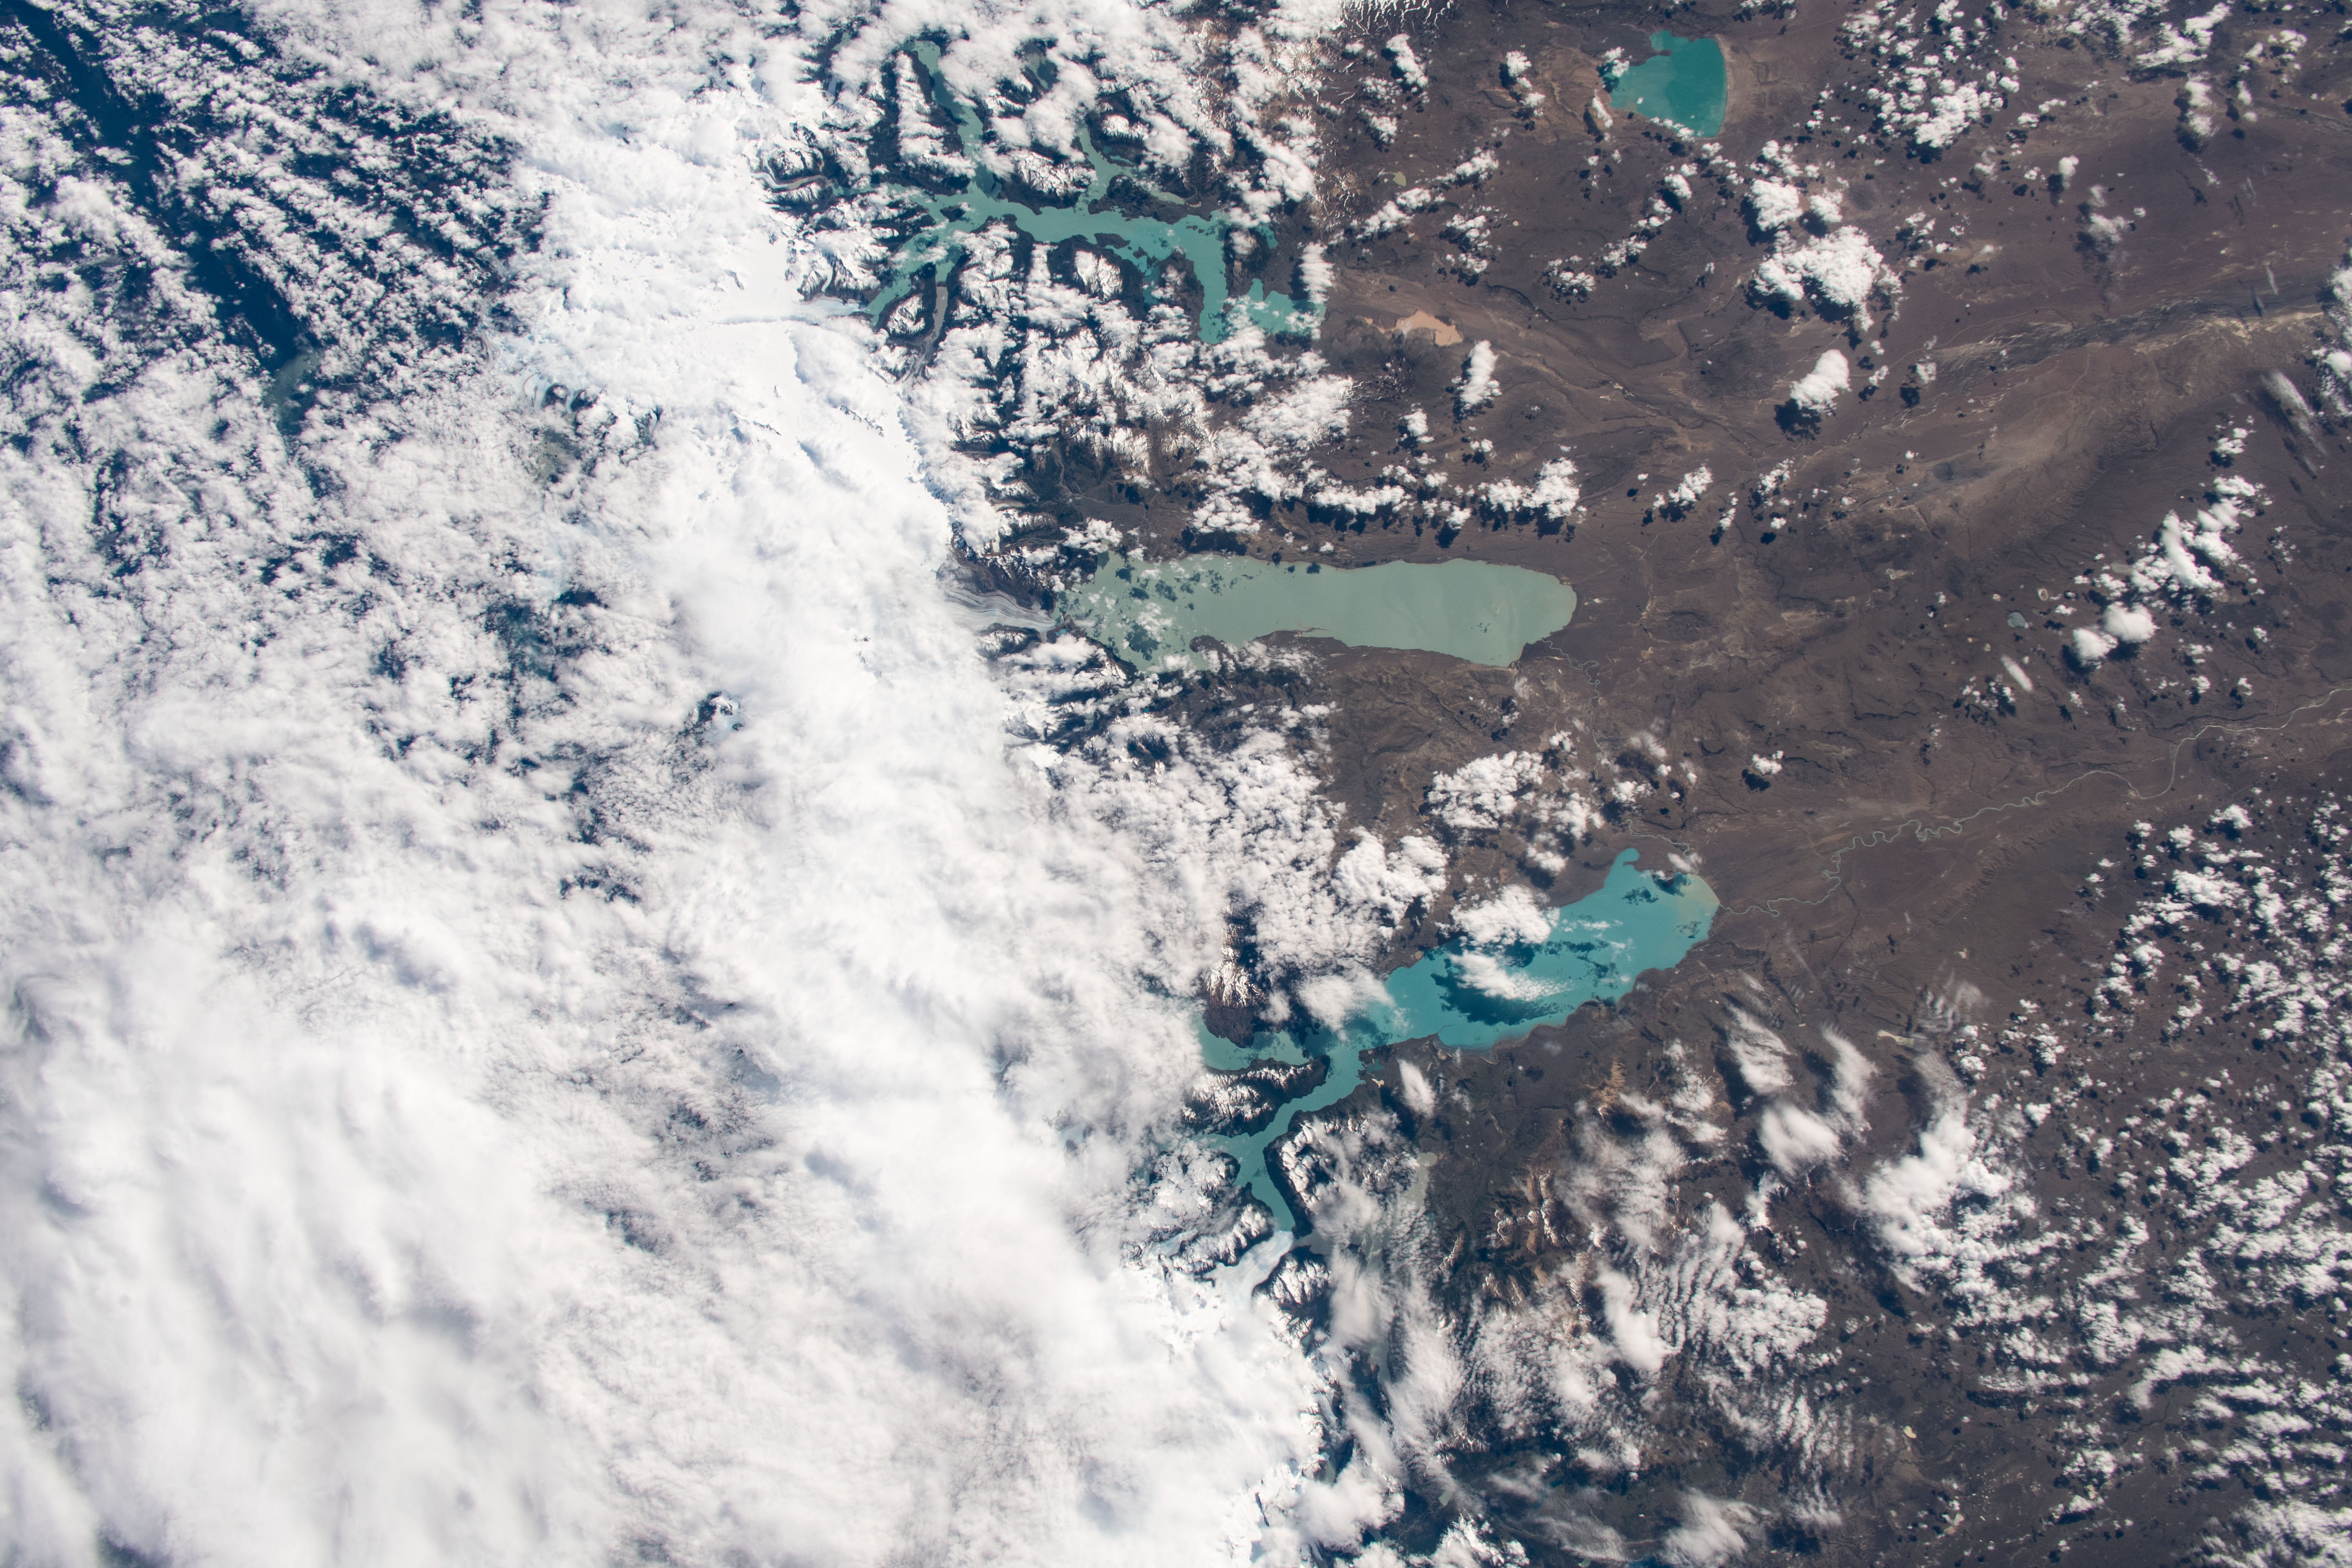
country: ARGENTINA
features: ARGENTINO LAKE, VIEDMA LAKE, OHIGGINS/SAN MARTIN LAKE
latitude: -50.0
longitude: -73.0
